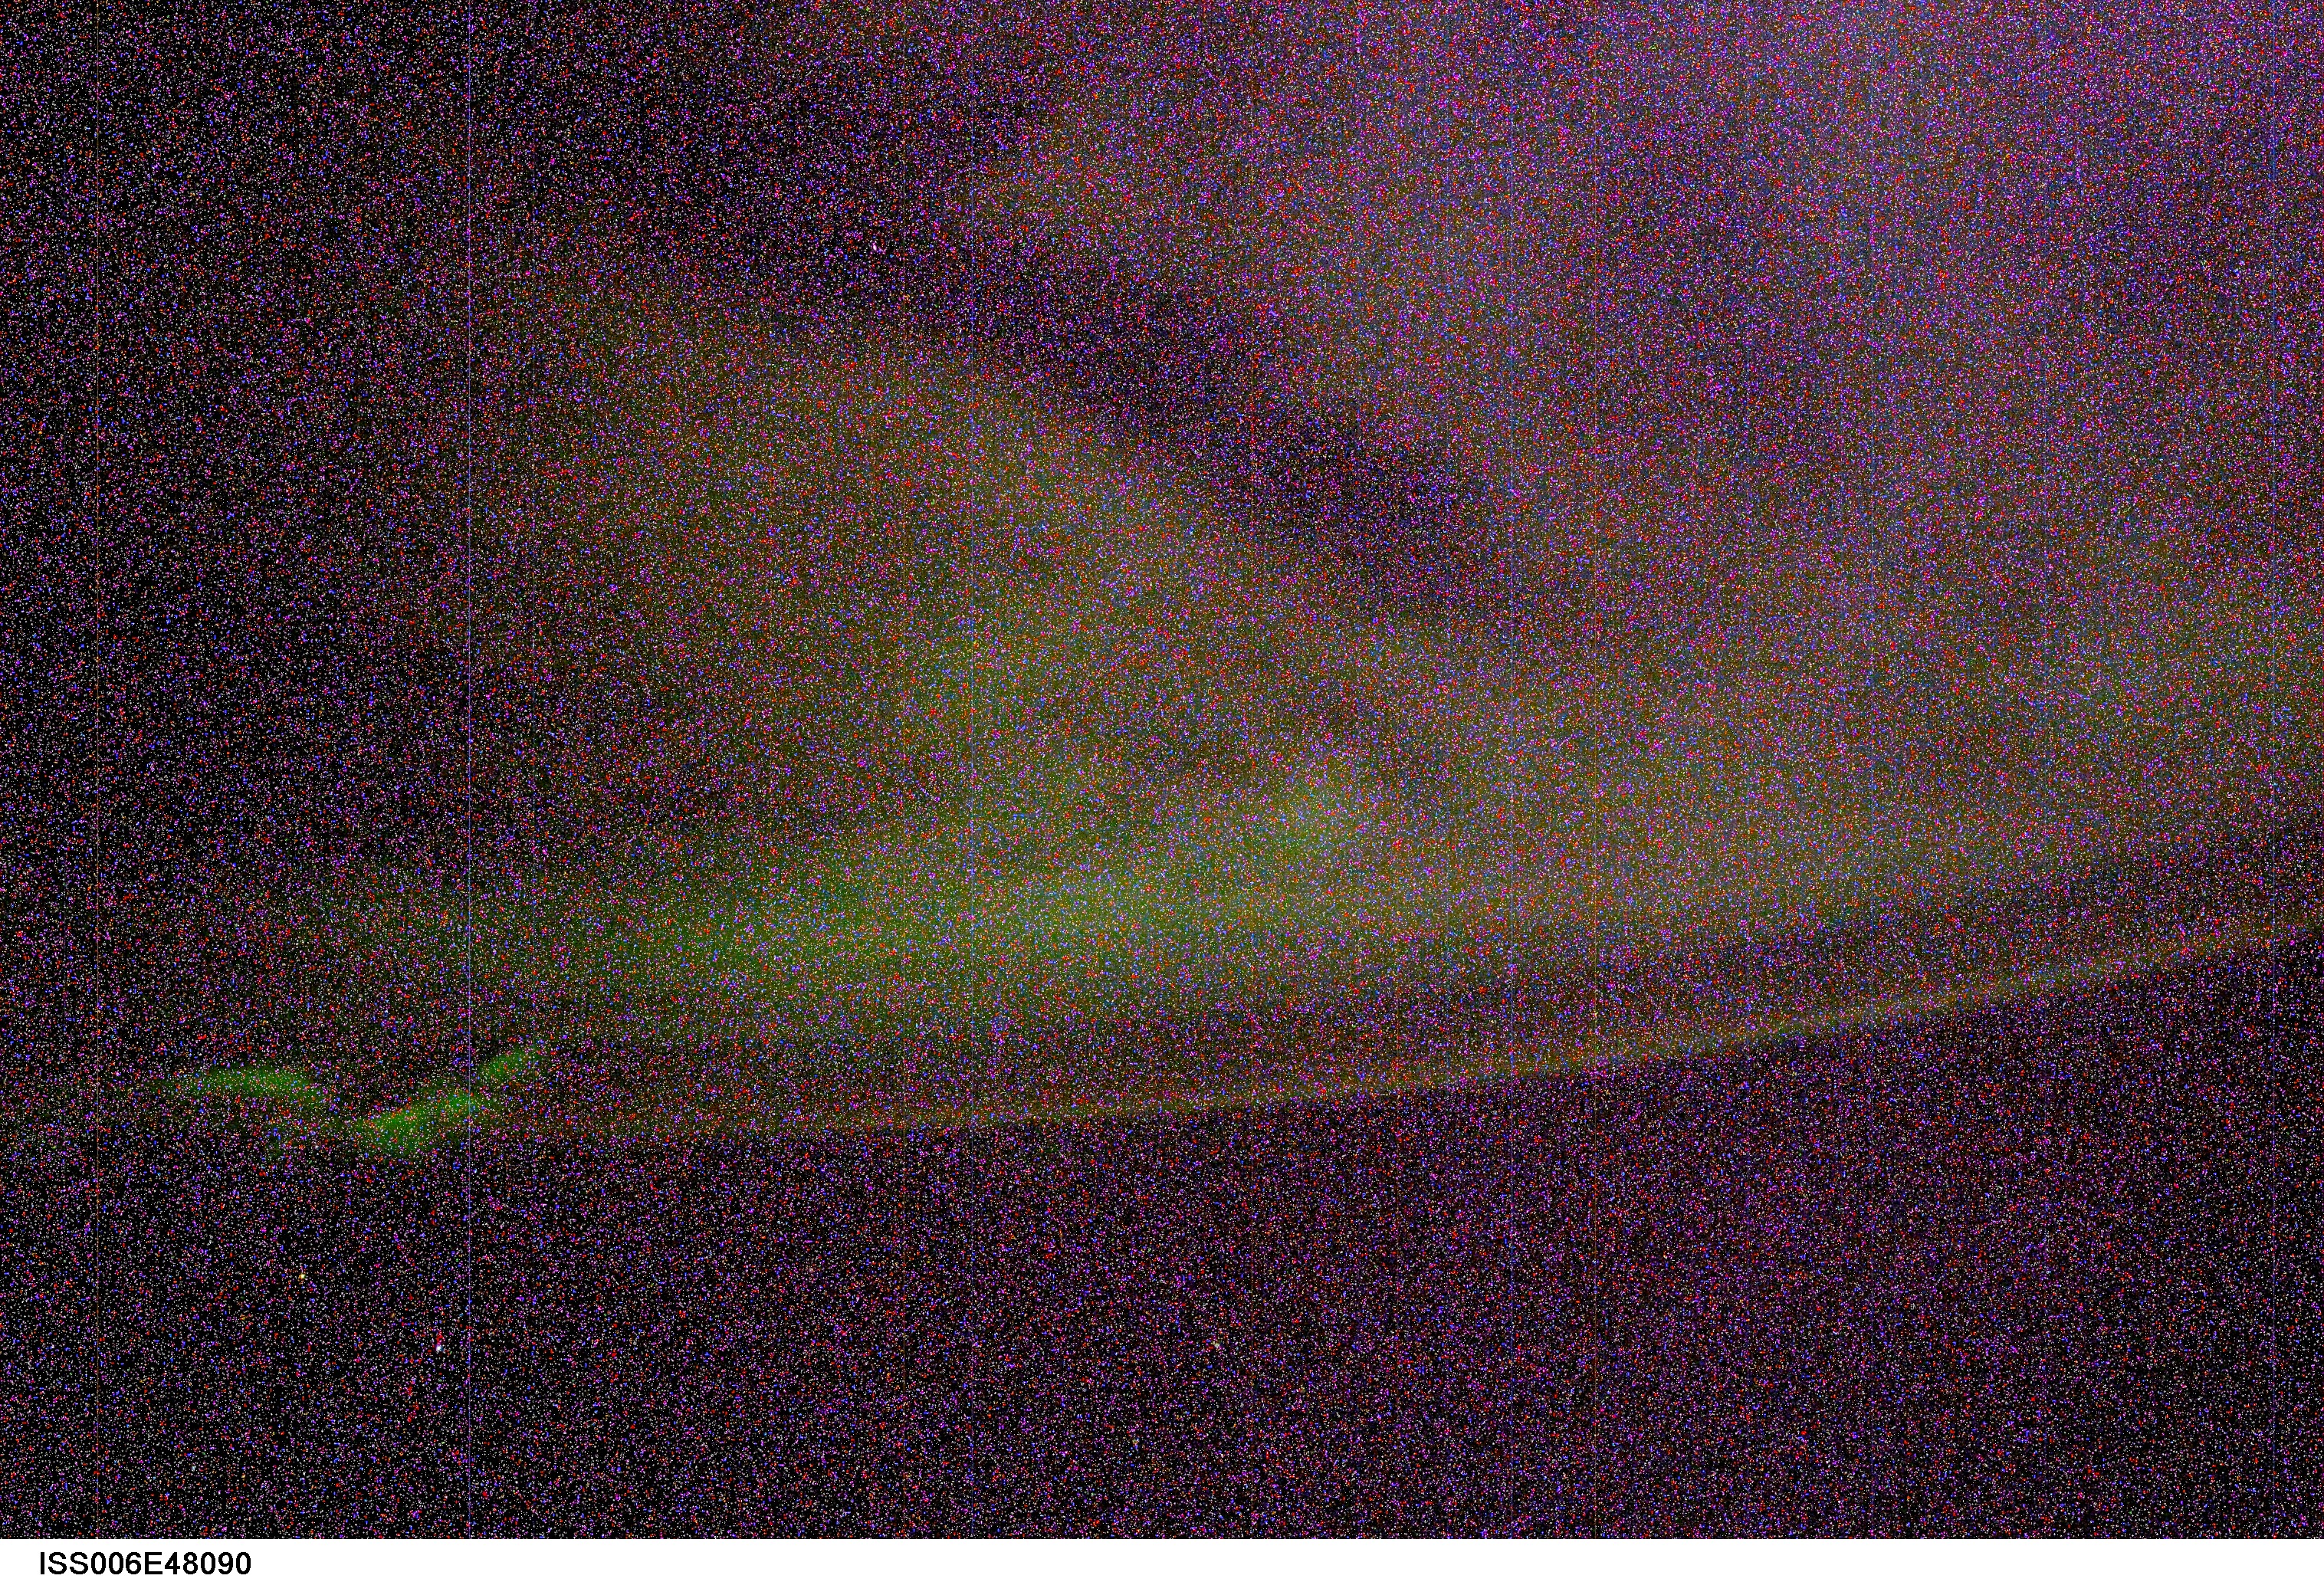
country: AURORA
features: AURORA AUSTRALIS, STARS
